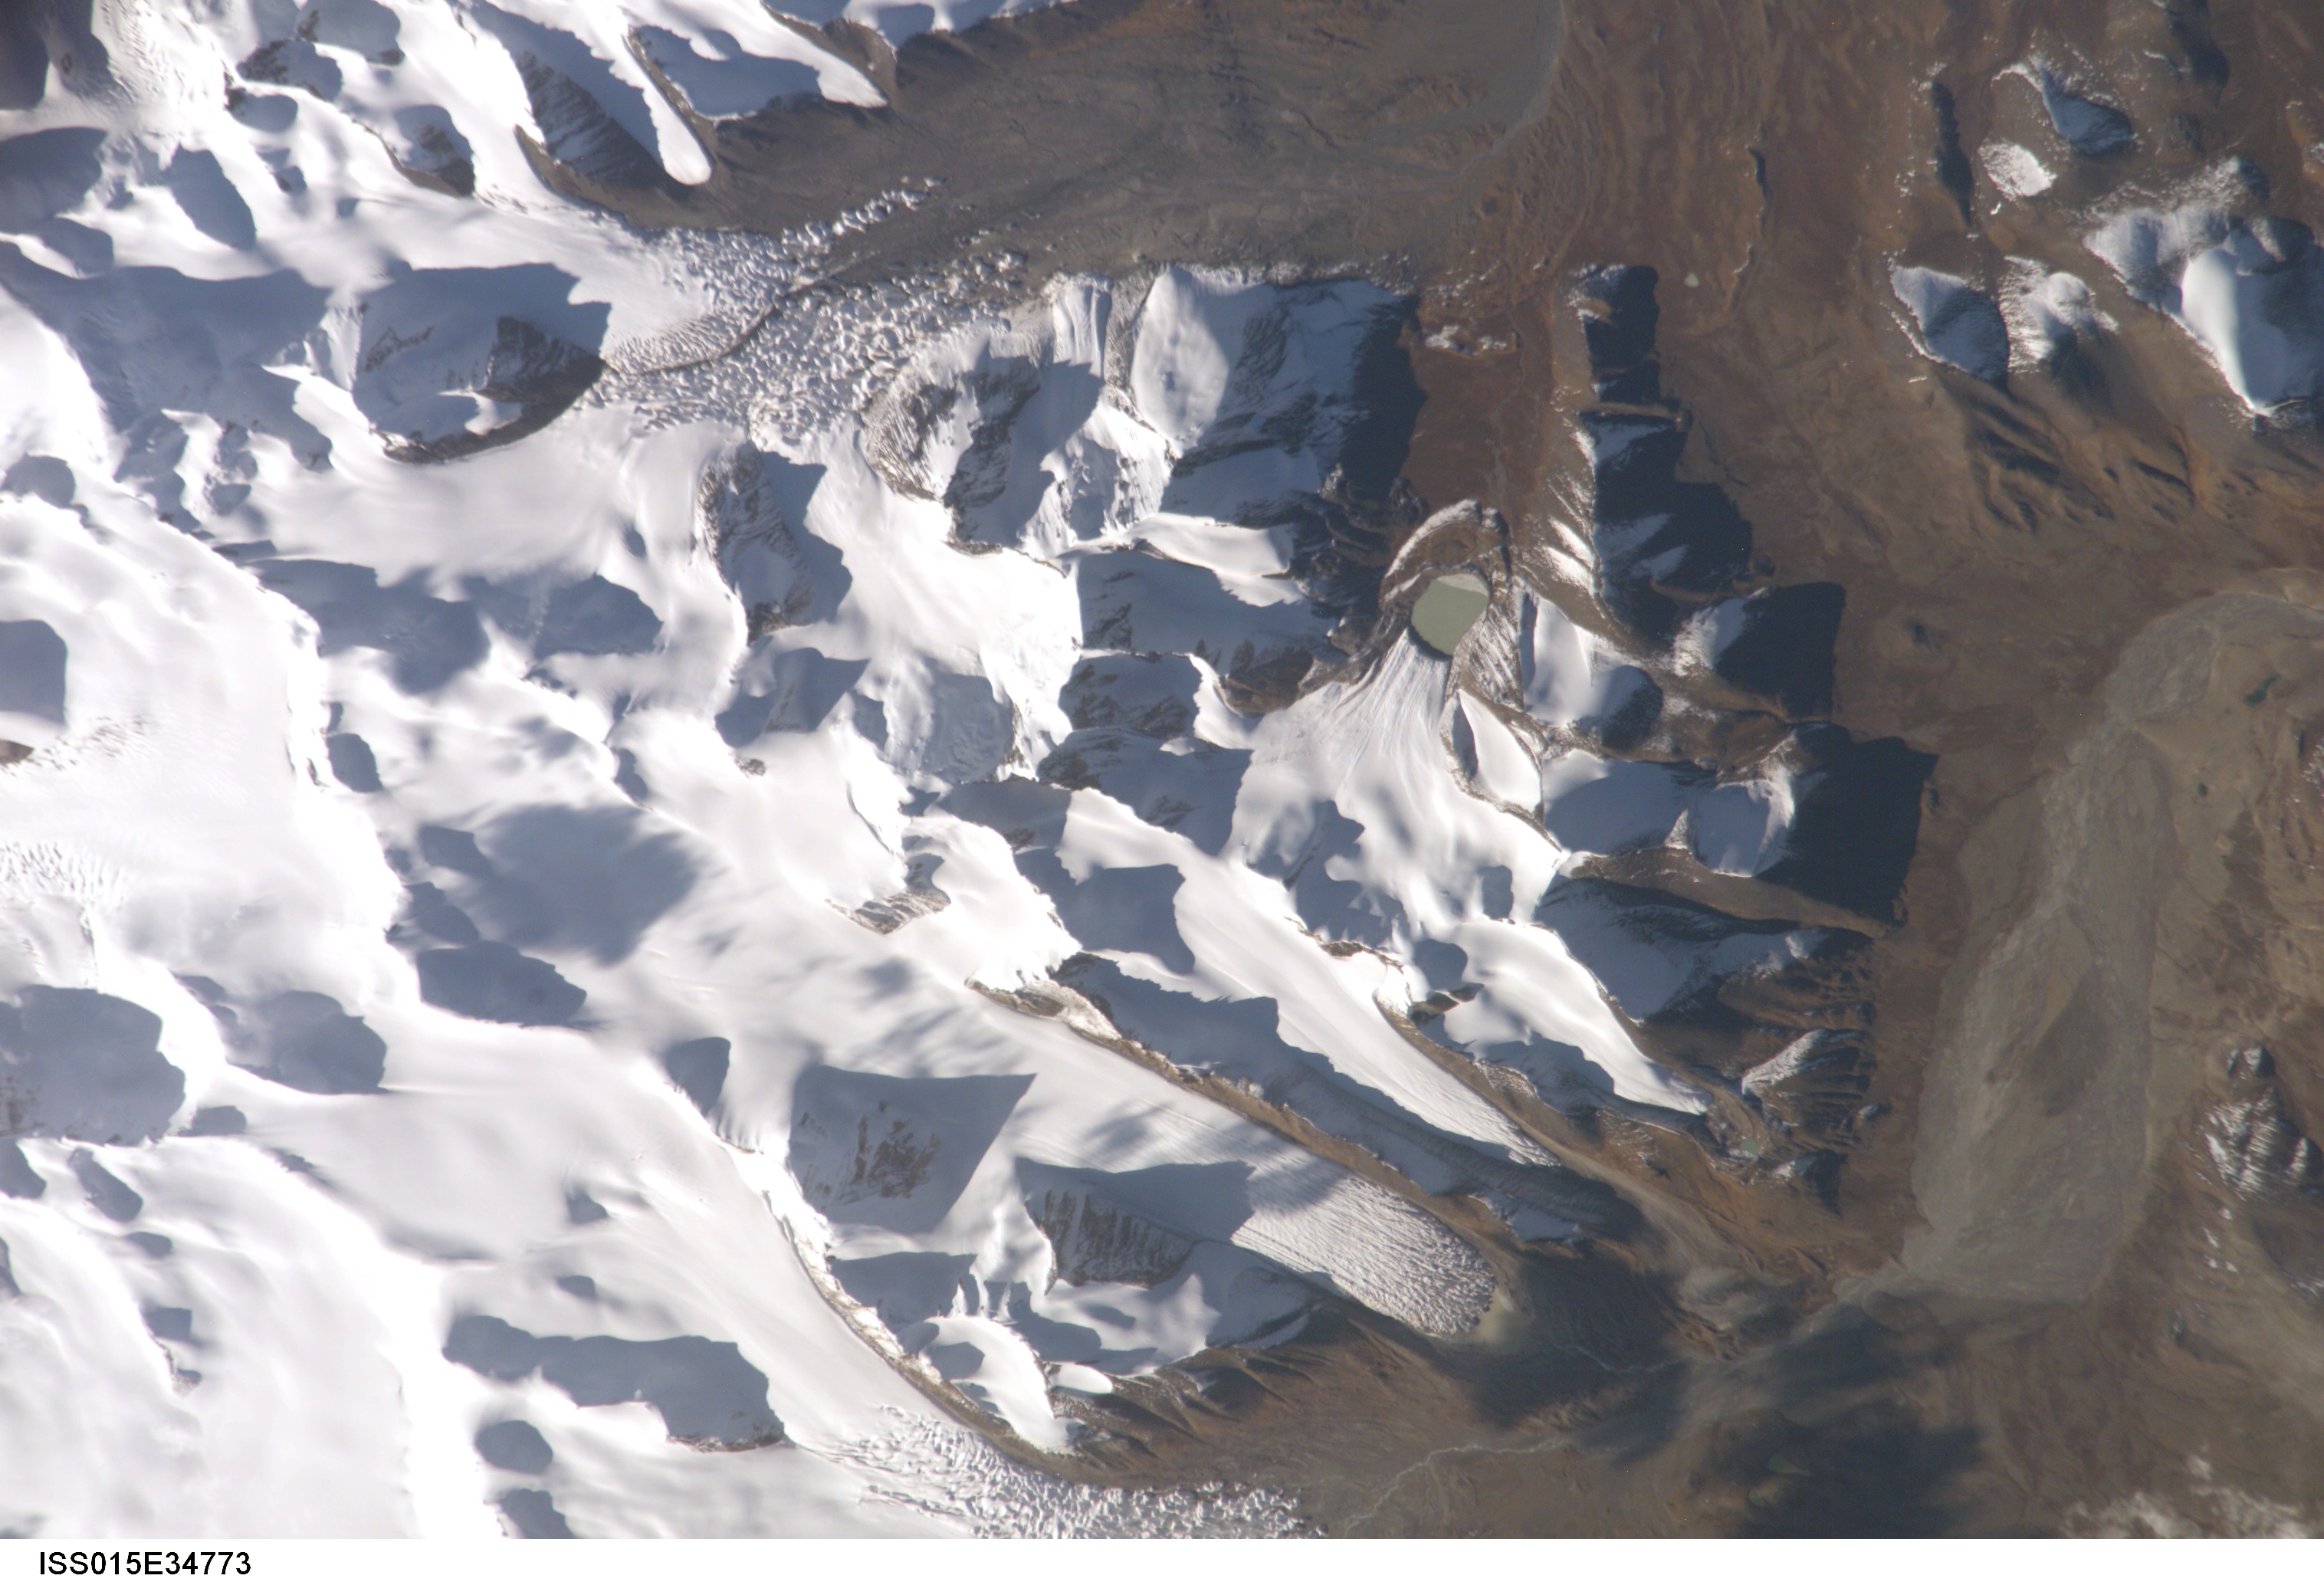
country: CHINA
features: TIBETAN PLAT. MT. GL.
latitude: 33.4
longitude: 91.1
